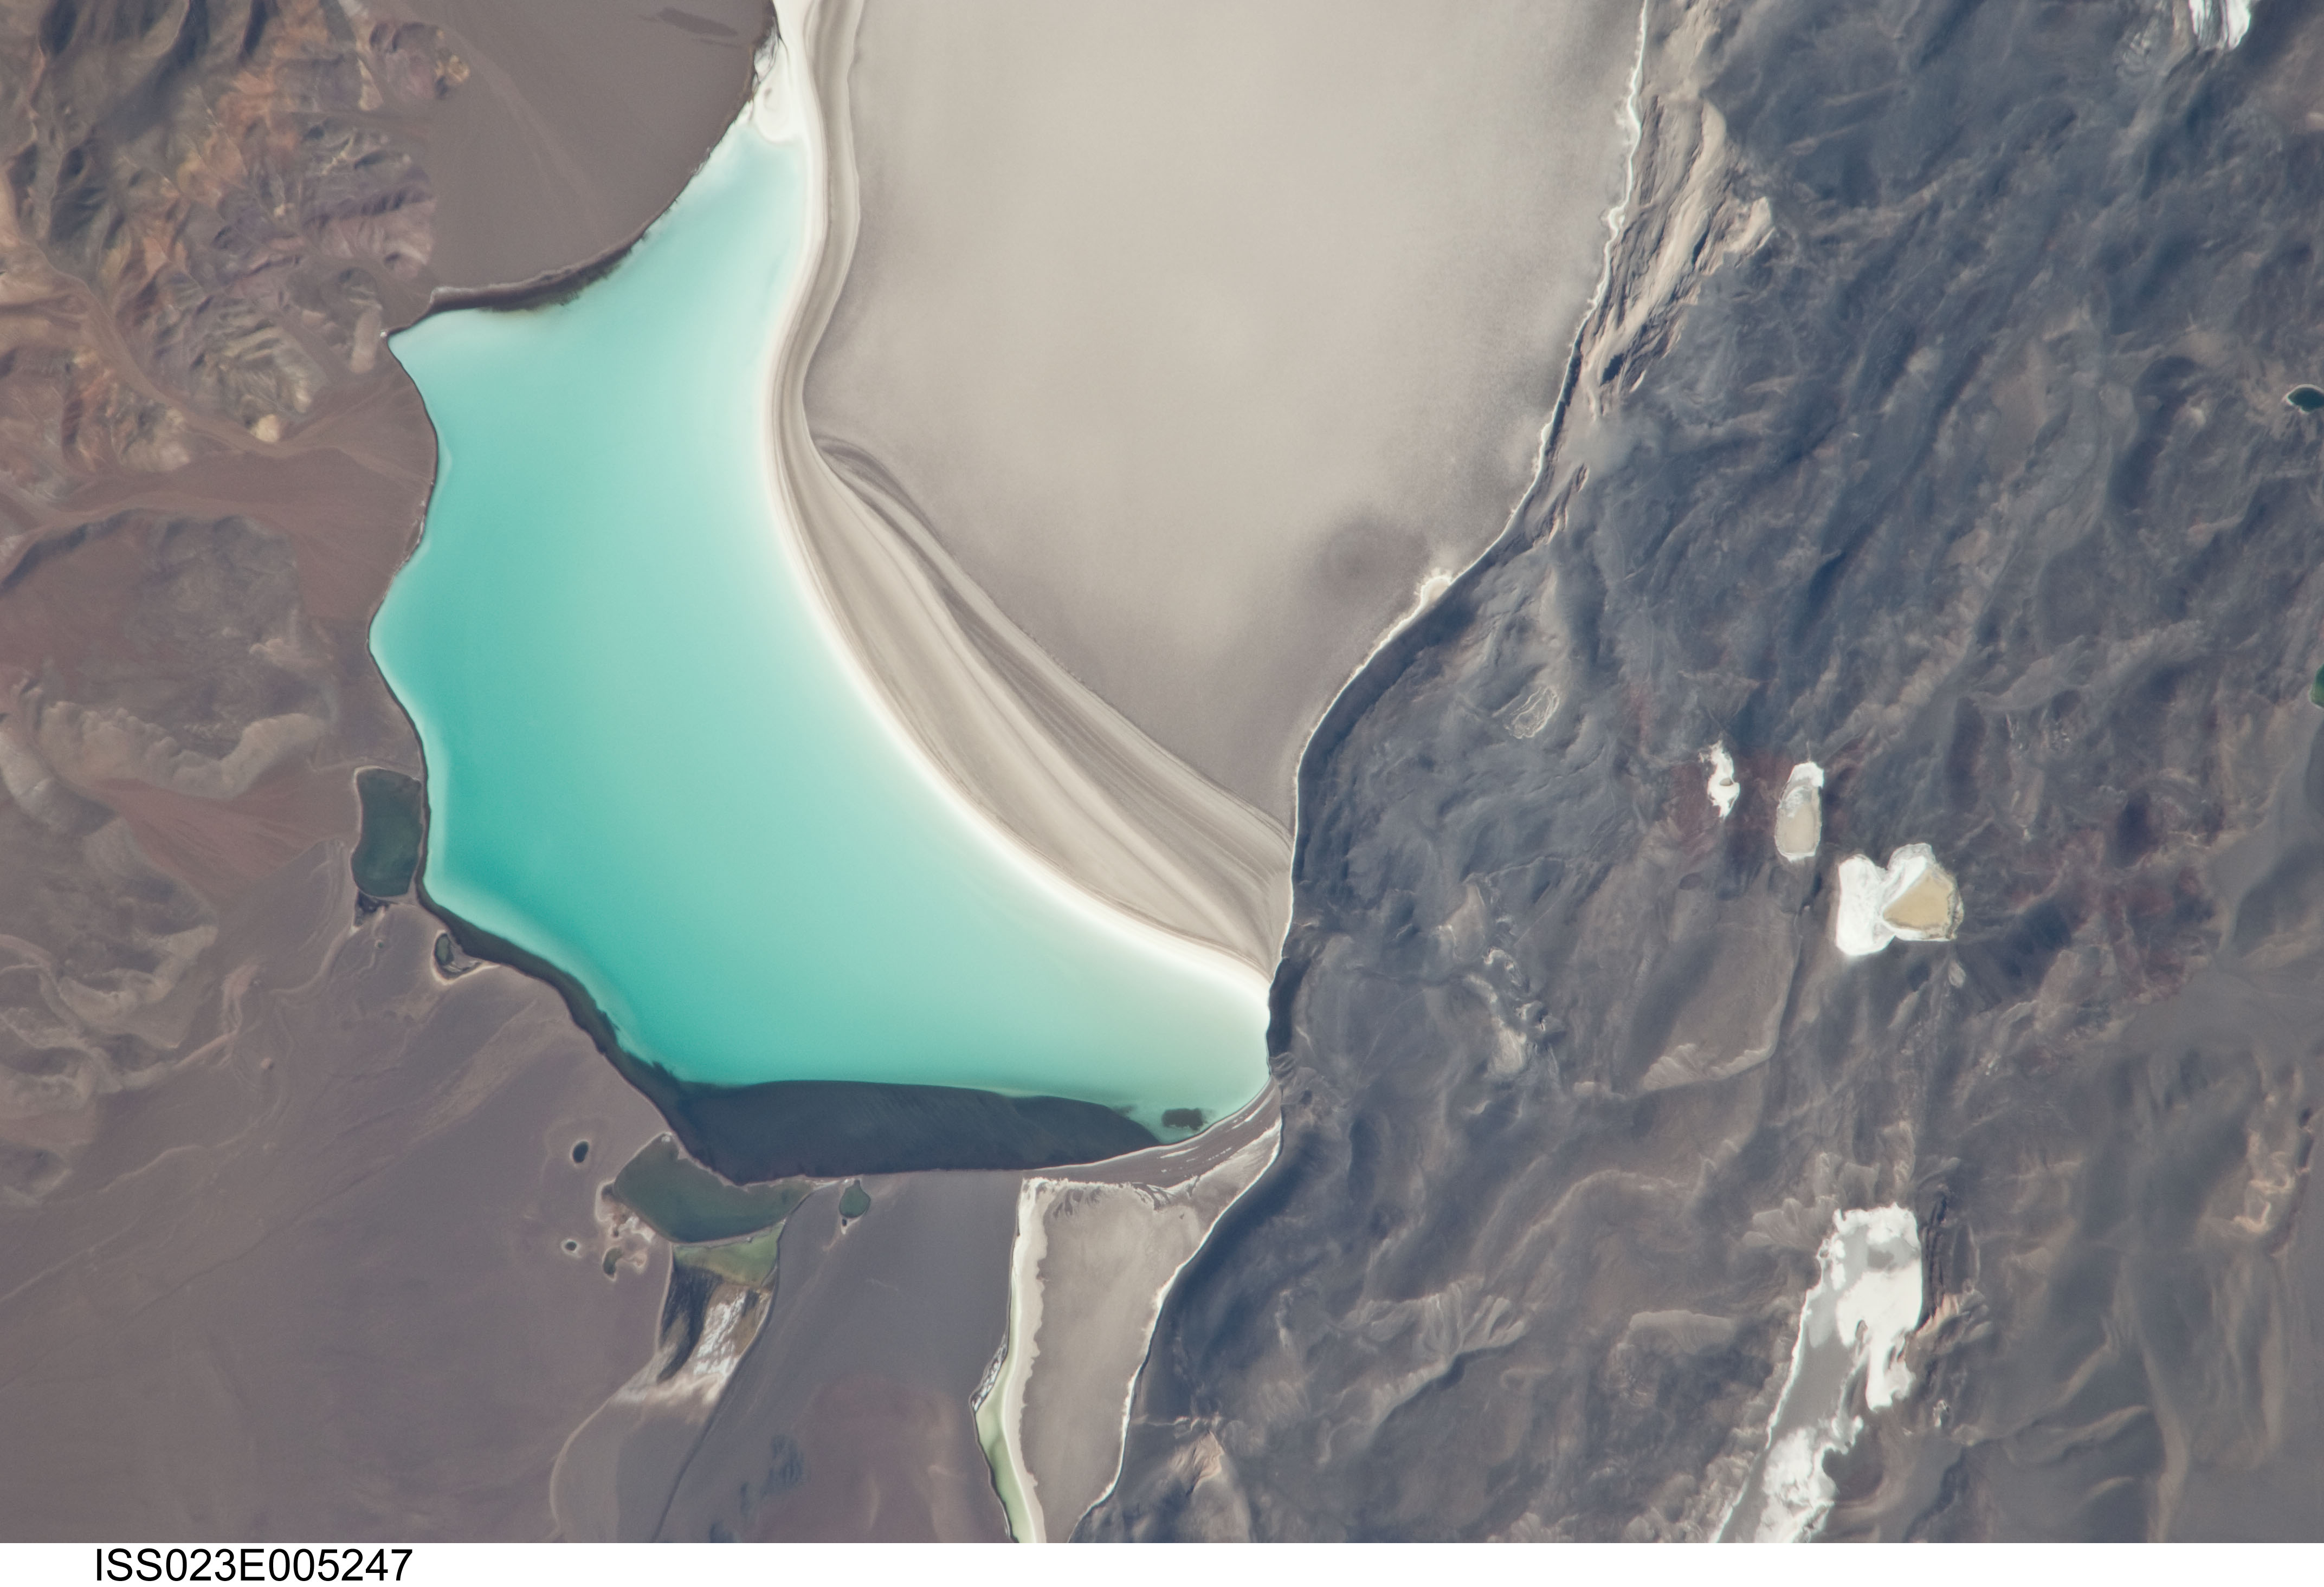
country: ARGENTINA
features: SALT FLATS OF THE GREEN LAKE, MTS., PLAYAS
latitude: -27.6
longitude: -68.7
